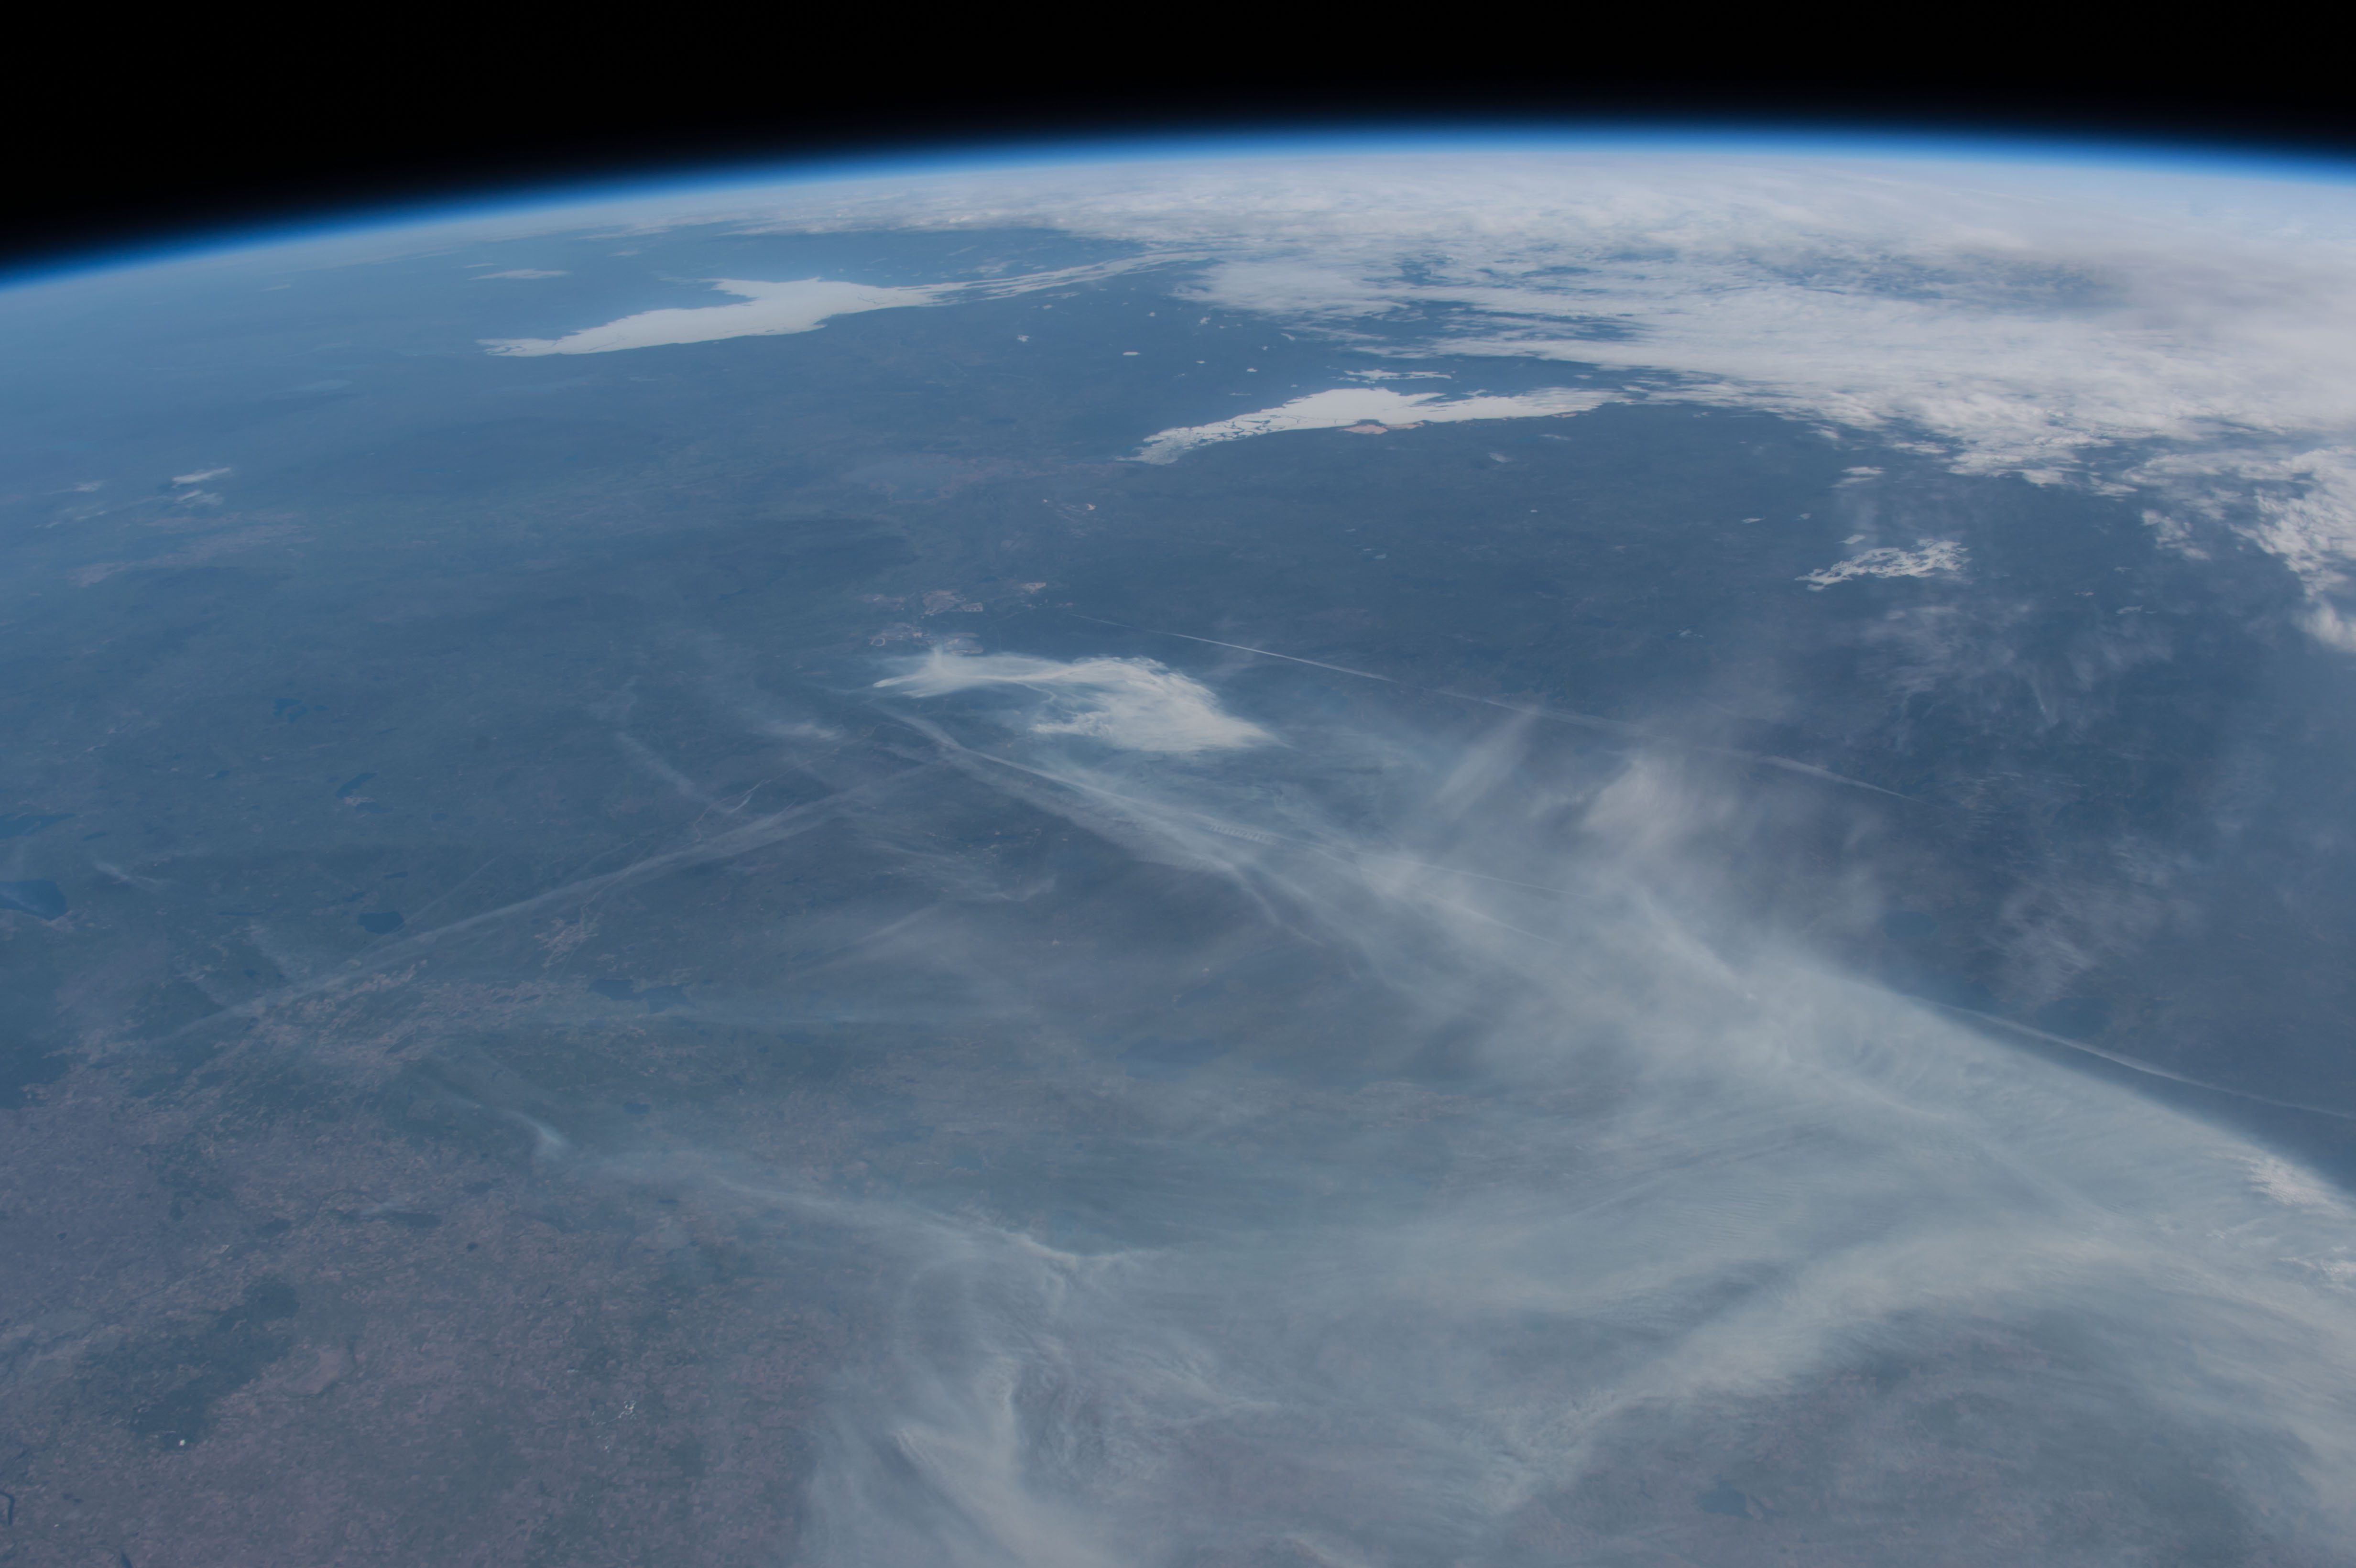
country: CANADA-A
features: PAN-FORT MCMURRAY AREA, FIRE PLUMES, L. ATHABASCA, GREAT SLAVE L., ICE
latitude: 56.5
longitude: -110.5
